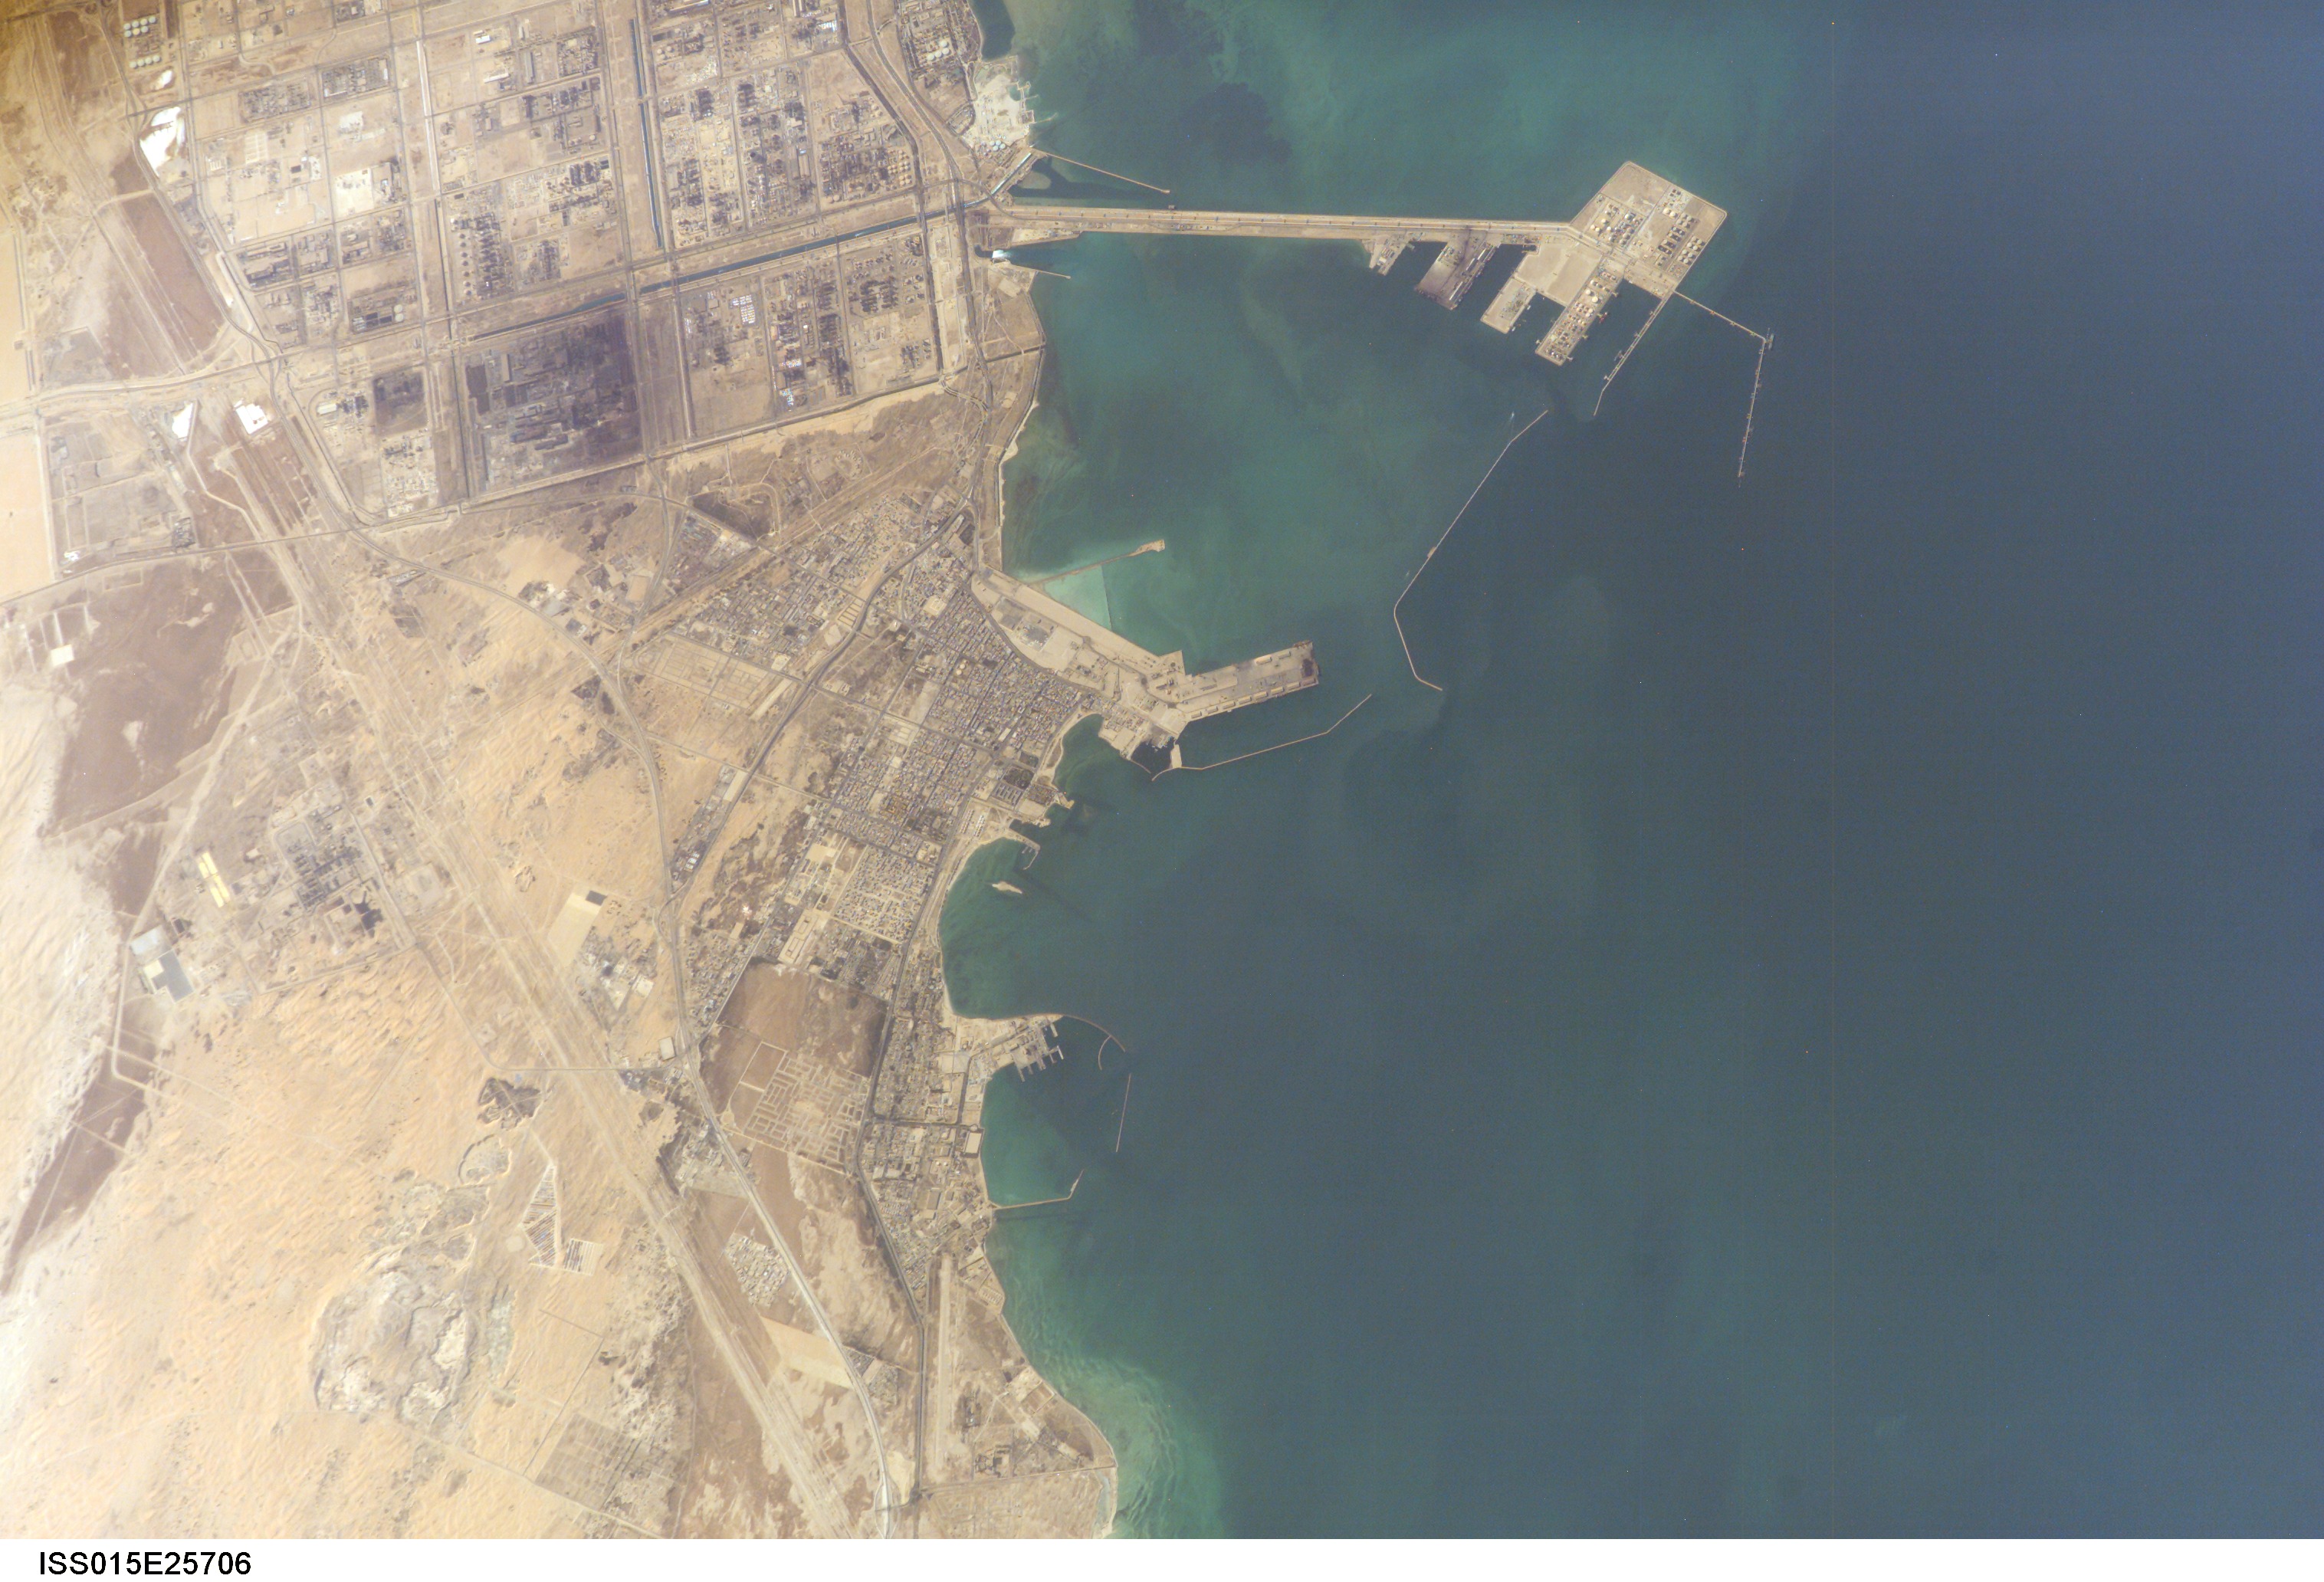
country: SAUDI ARABIA
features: AL JUBAYL, HARBOR, BREAKWATERS
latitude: 27.0
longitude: 49.7
